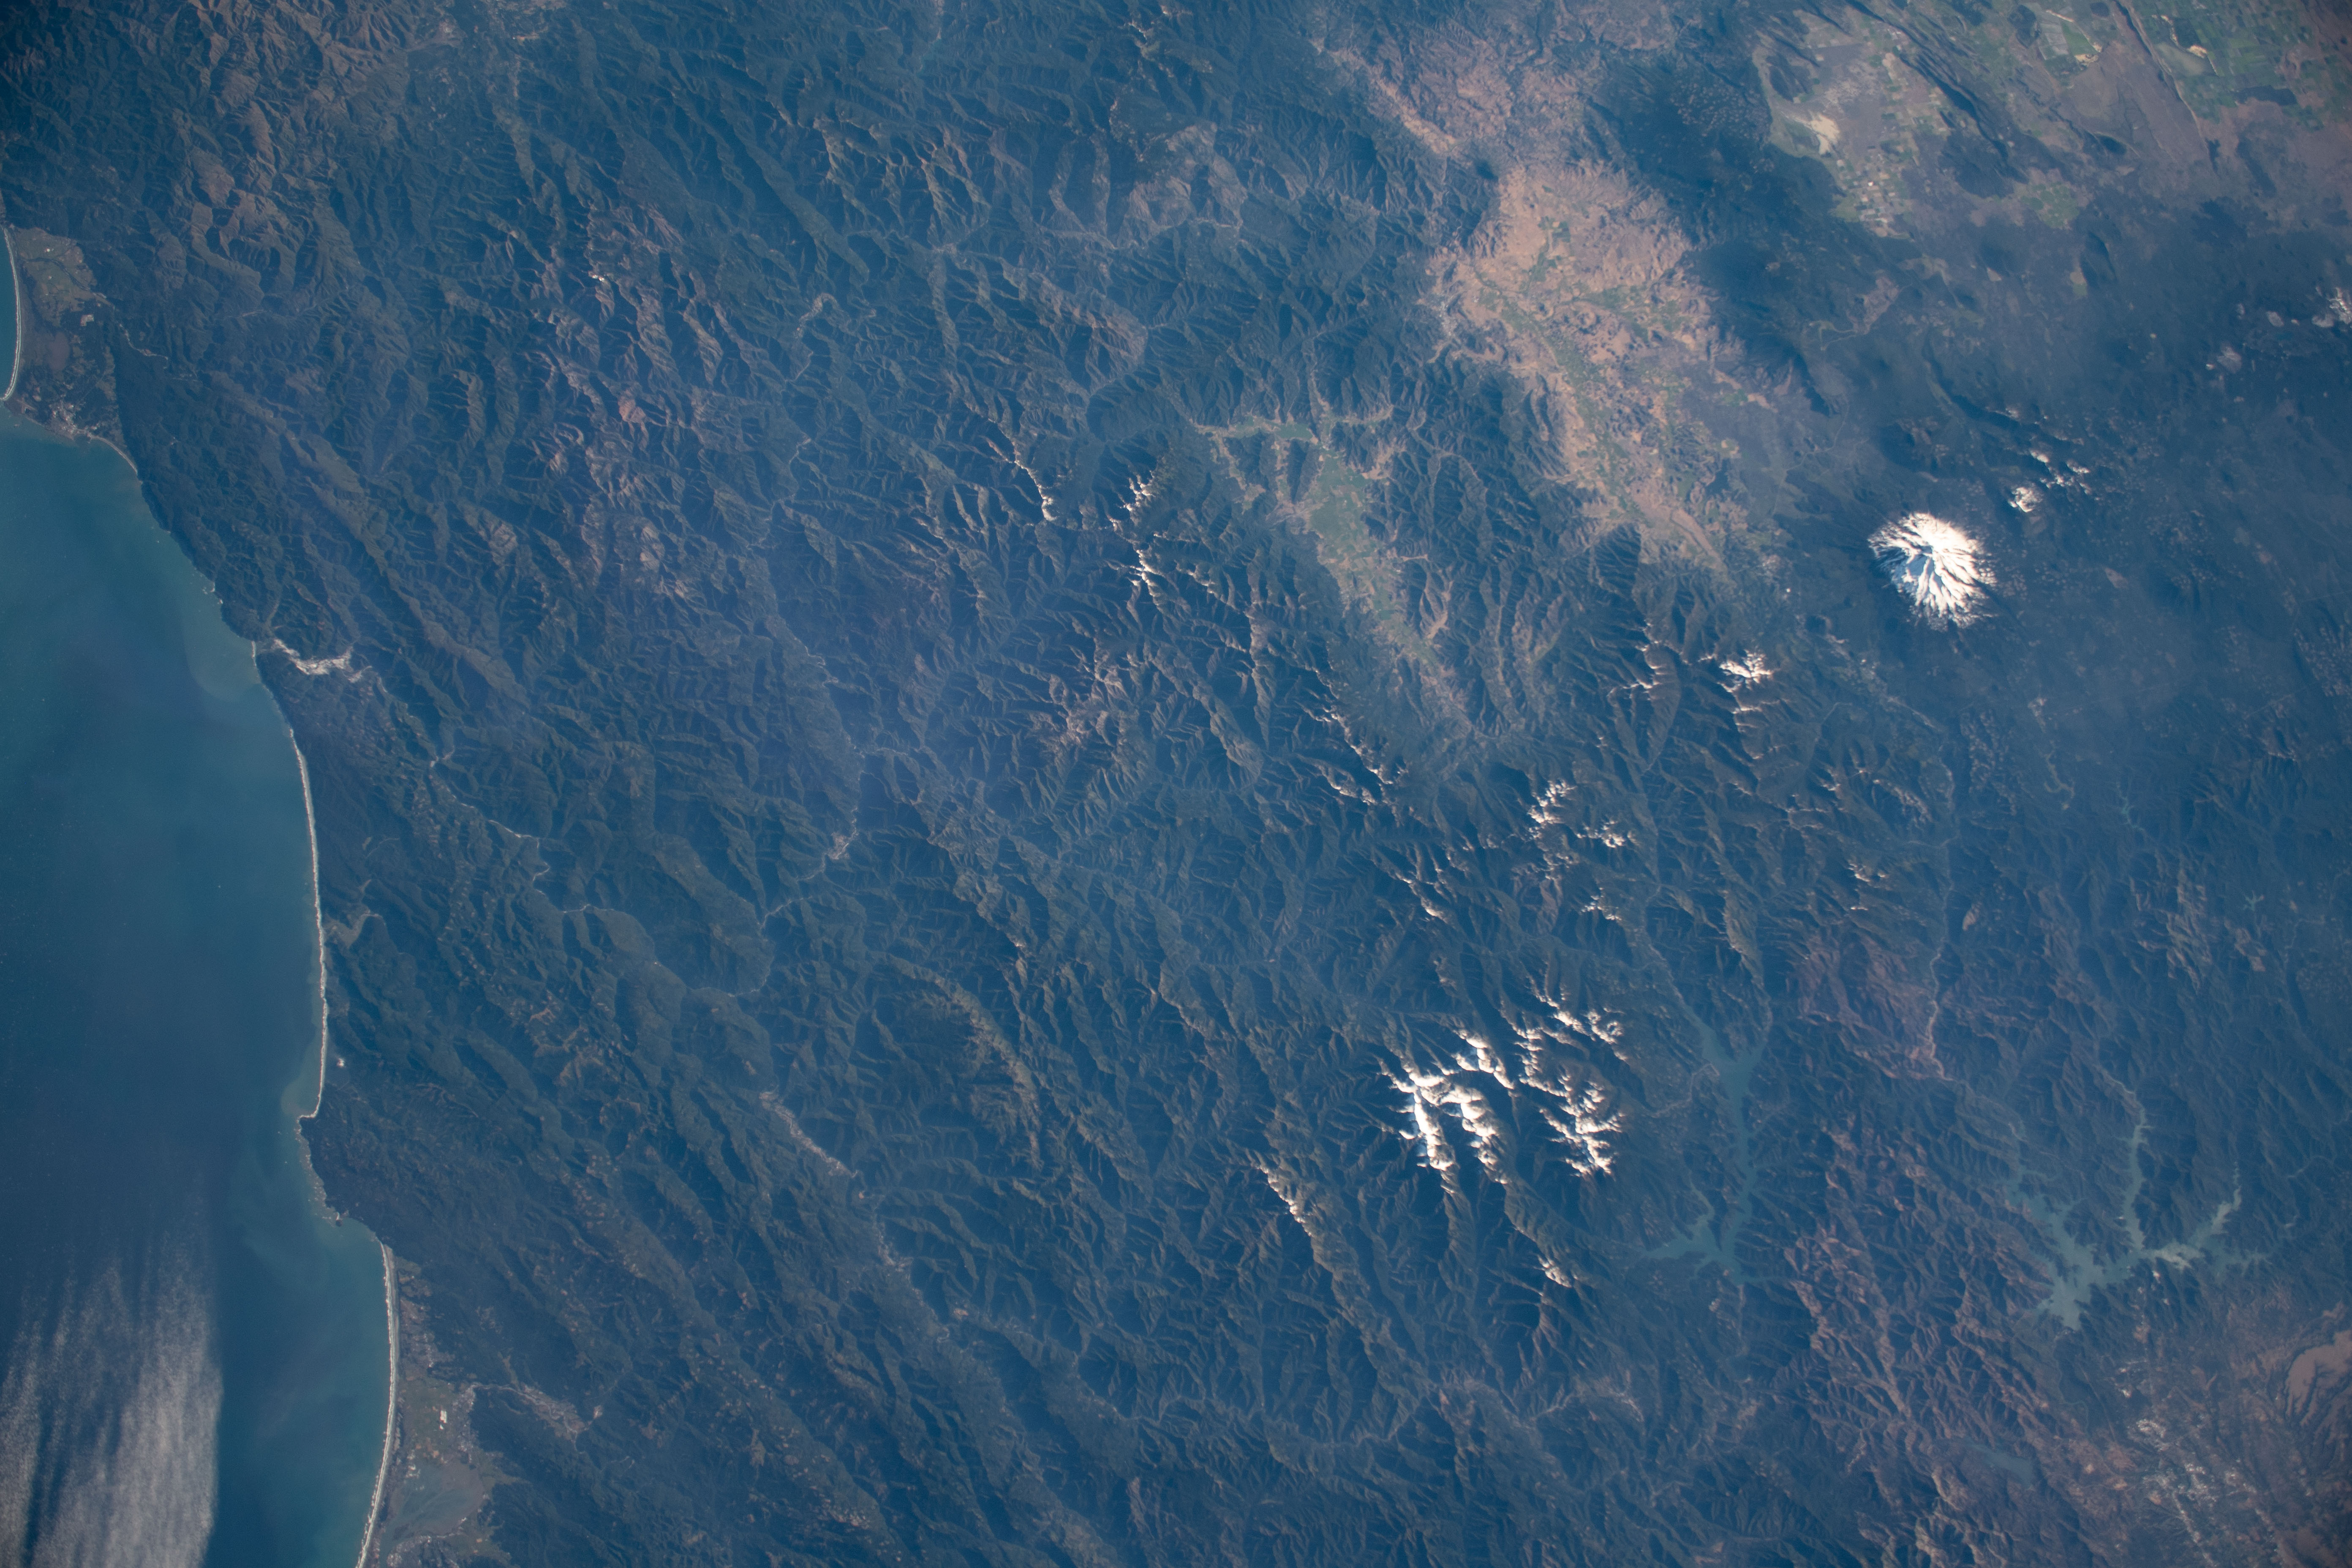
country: USA-CALIFORNIA
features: MOUNT SHASTA, THOMPSON PEAK, ARCATA BAY, SIX RIVERS NATIONAL FOREST, KLAMATH RIVER
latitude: 41.1
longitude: -123.2
